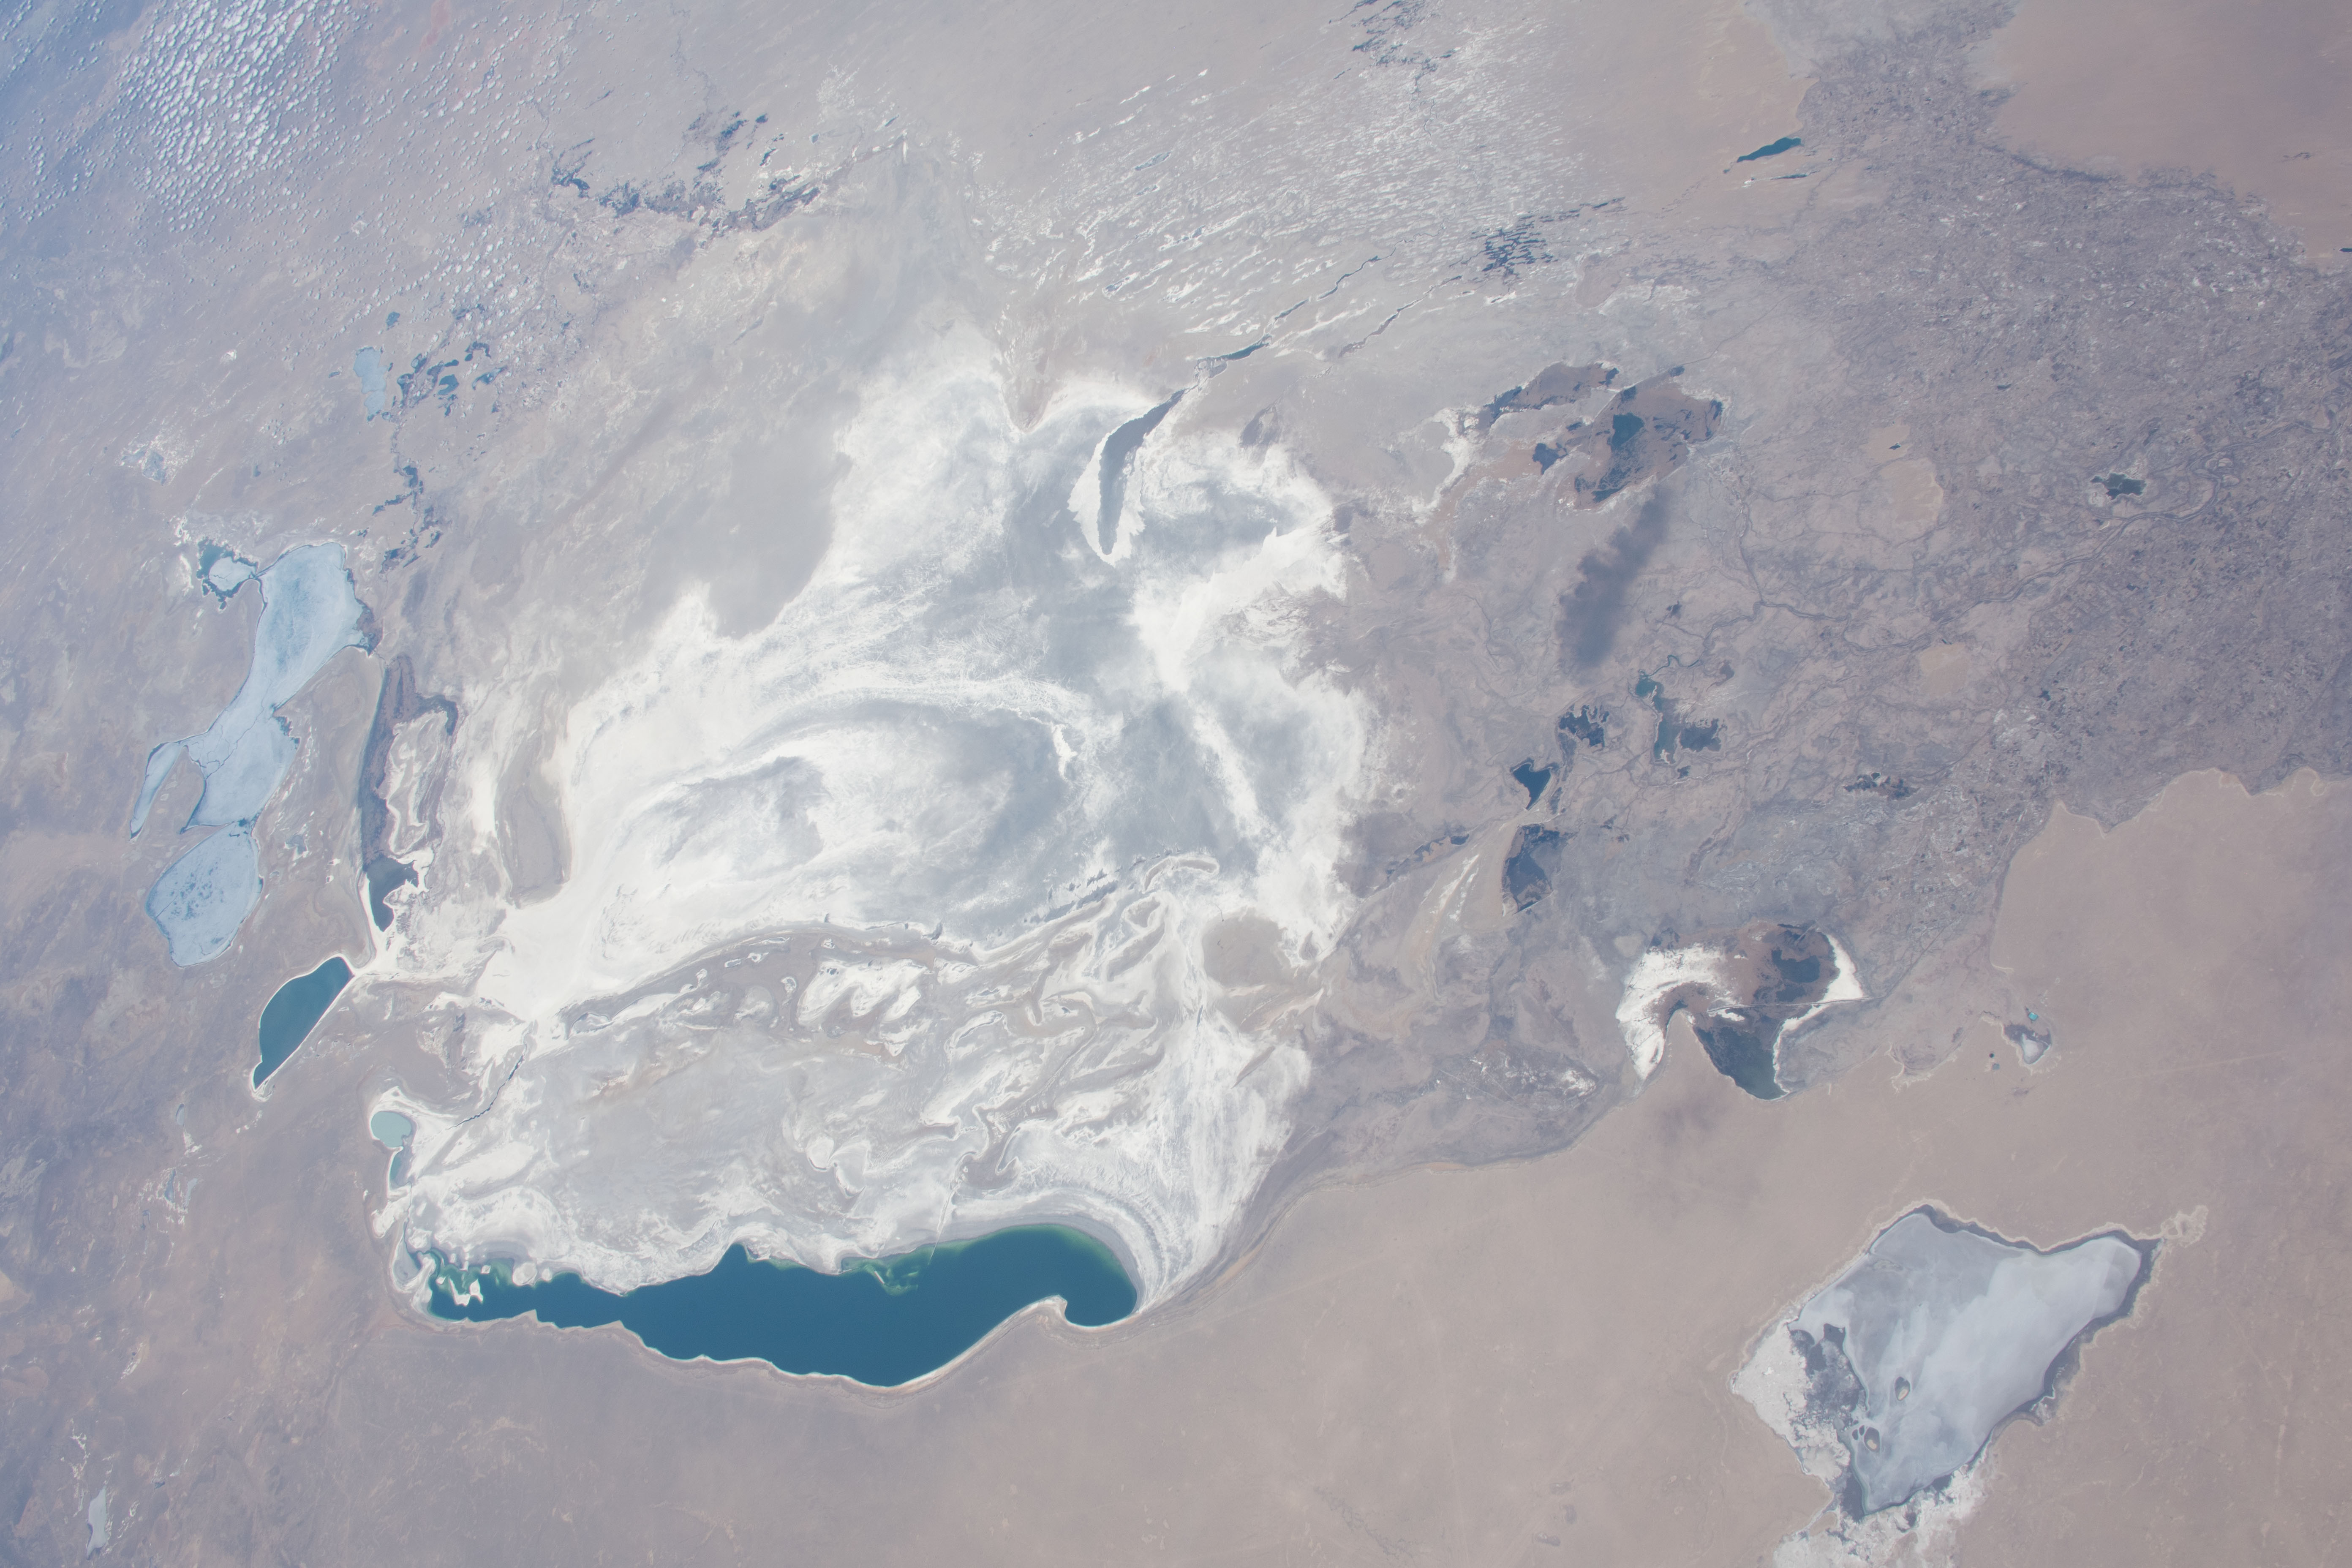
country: UZBEKISTAN
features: LAKE
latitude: 44.0
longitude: 59.5
